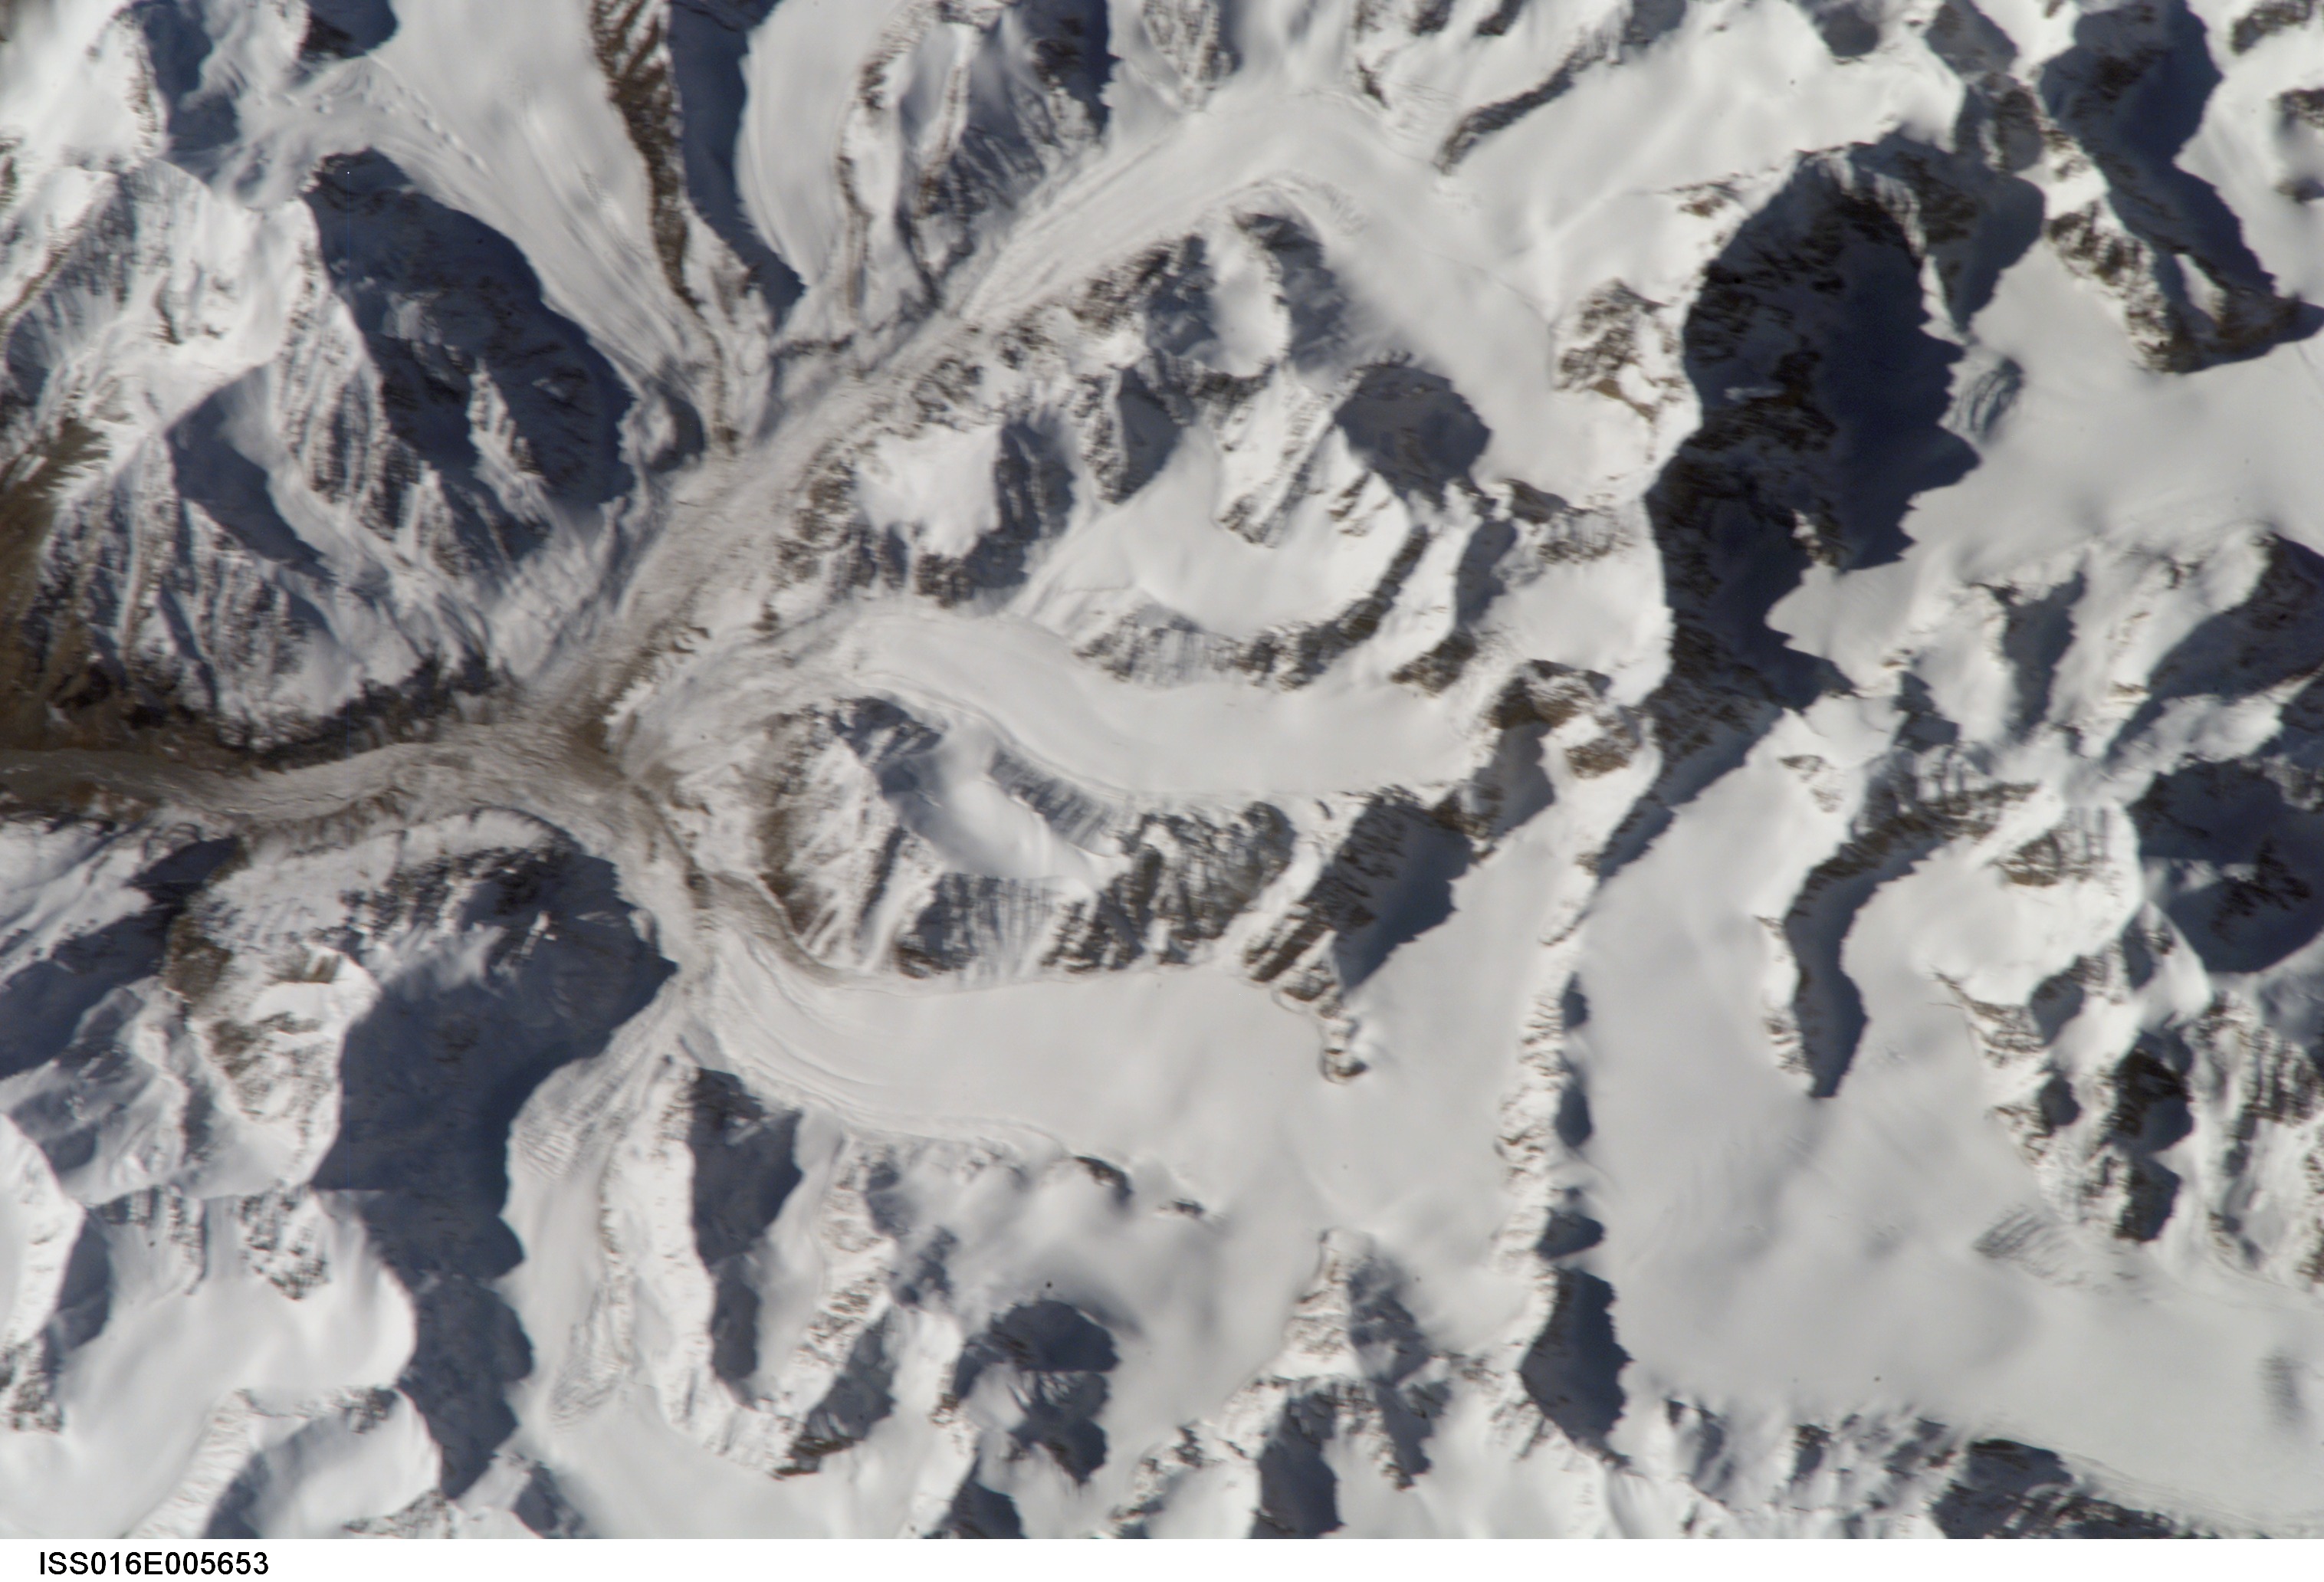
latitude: 43.5
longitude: 85.1
